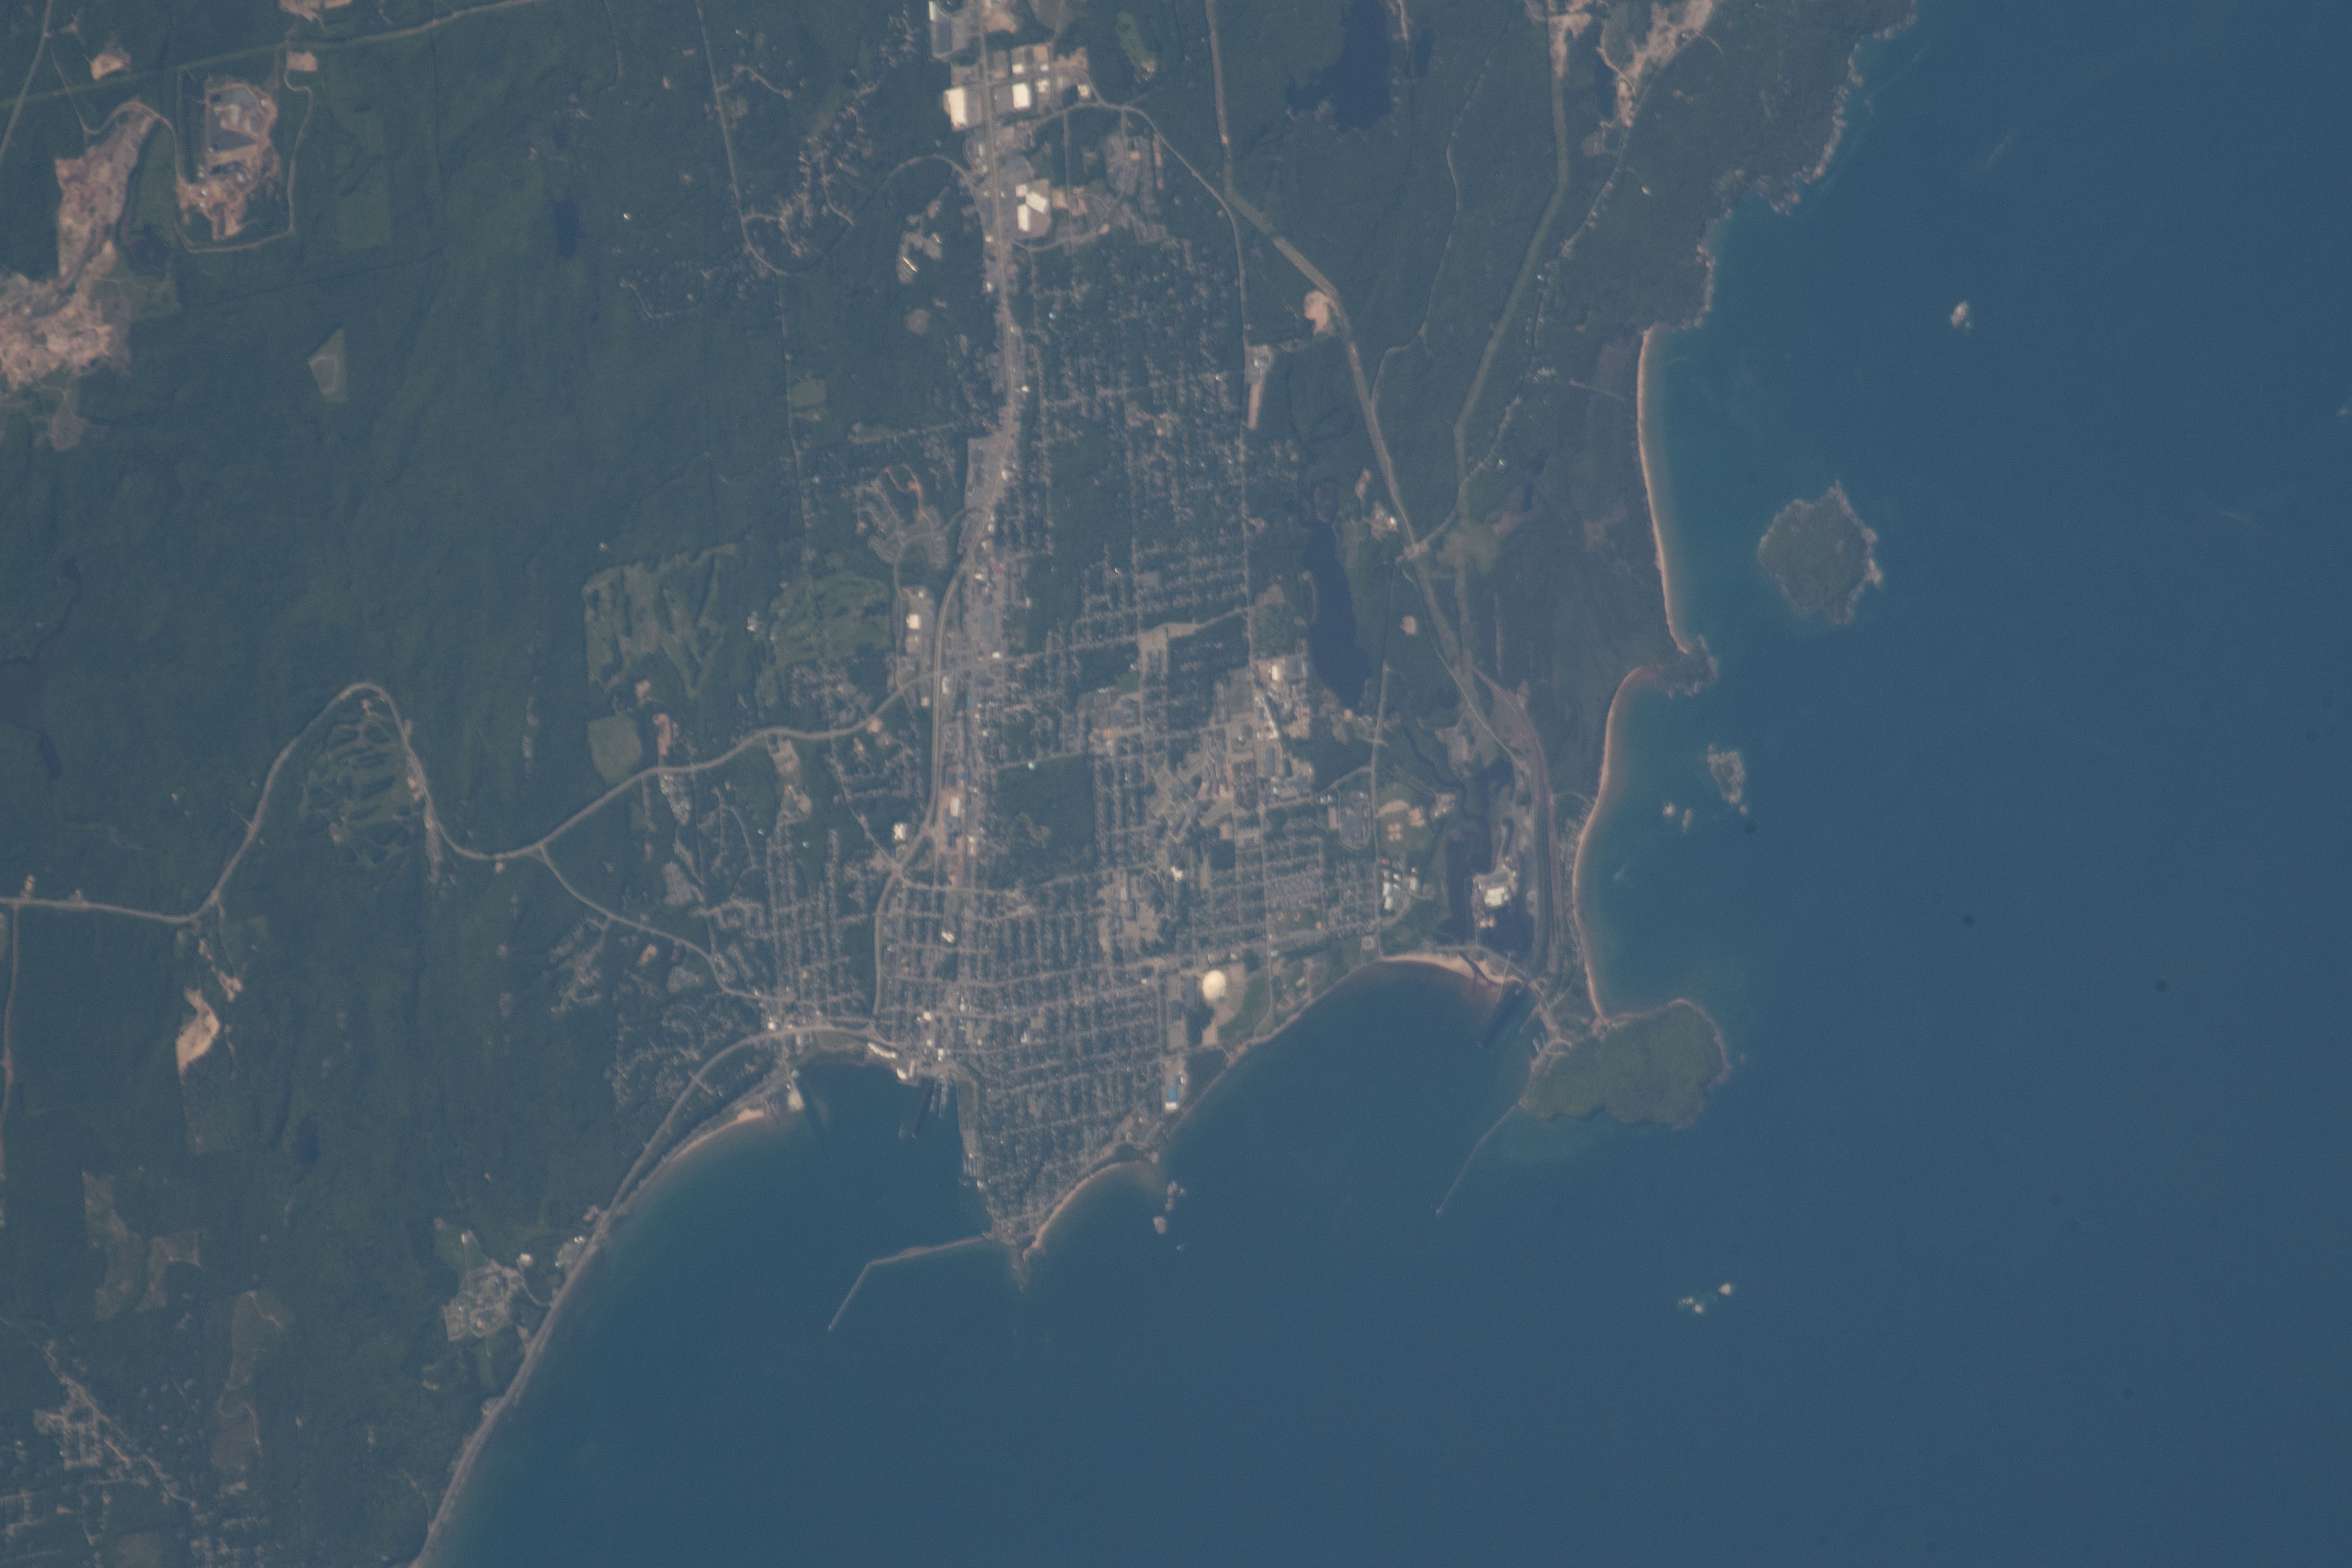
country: USA-MICHIGAN
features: MARQUETTE - PRESQUE ISLE - PARTRIDGE ISLAND
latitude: 46.5
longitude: -87.4
